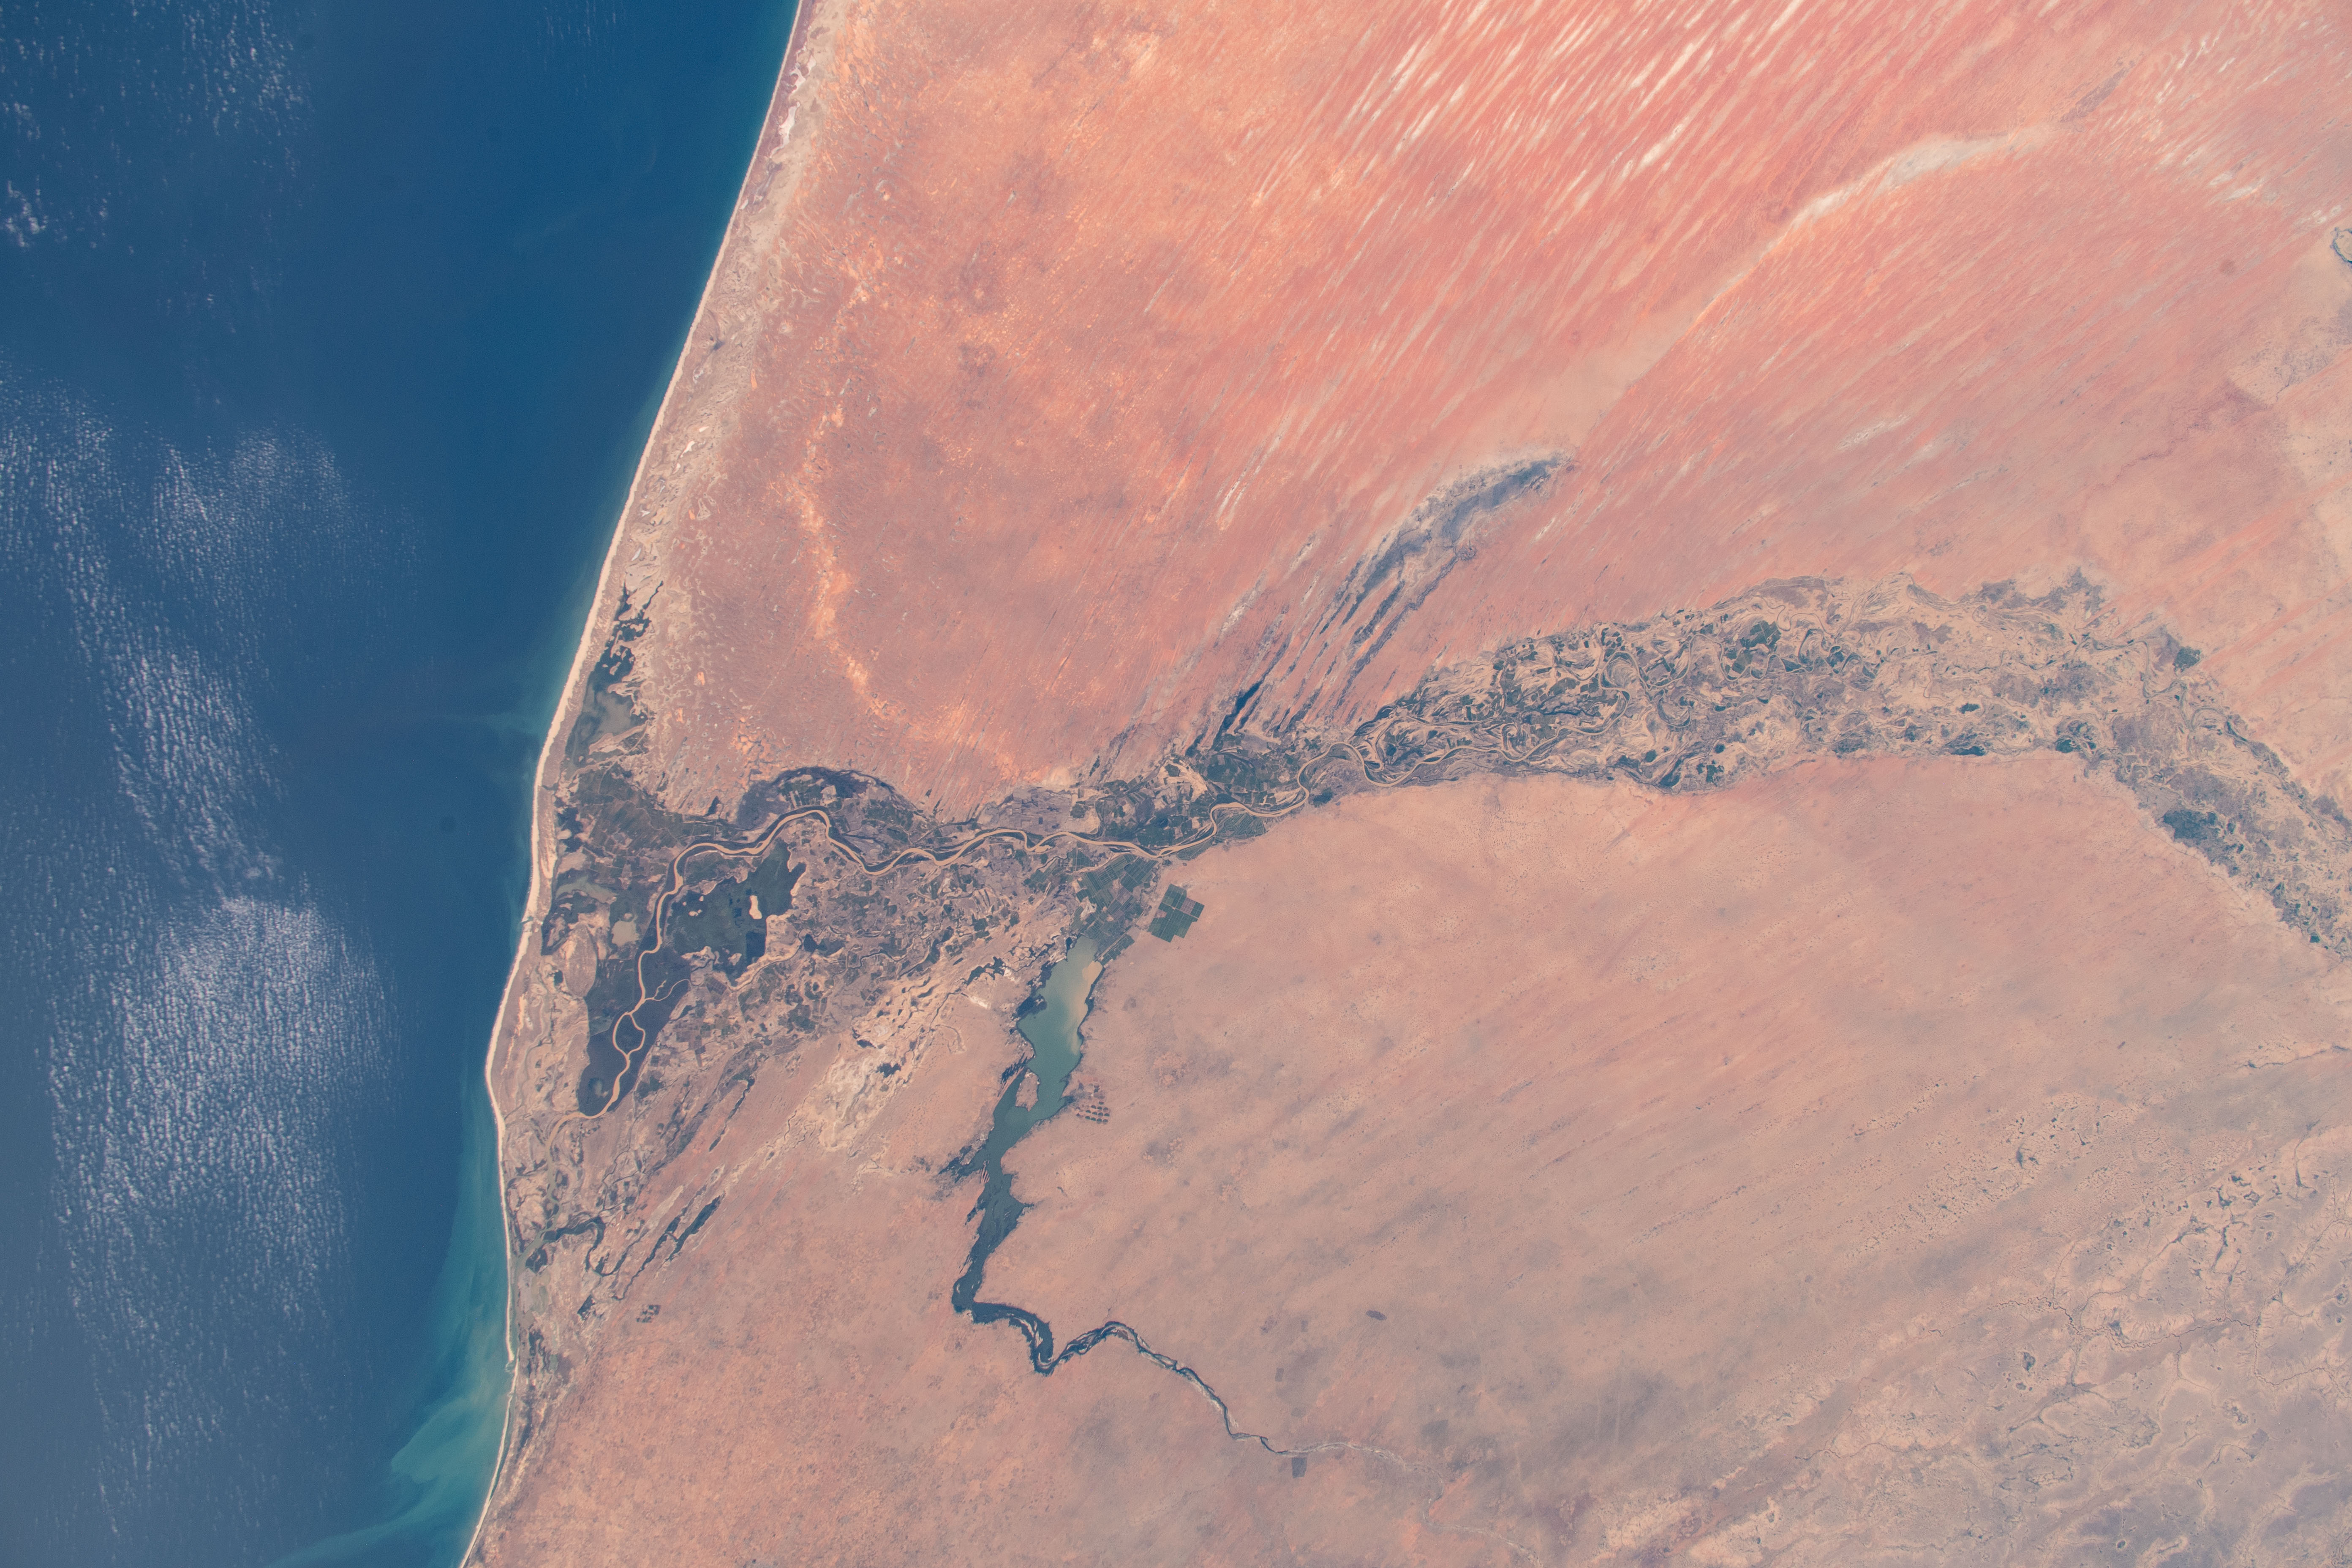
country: MAURITANIA
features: TRARZA DESERT, SENEGAL RIVER, LAC DE GUIERS, SAINT LOUIS, OISEAUX DE DJOUDJ NATIONAL PARK, DIAWLING NATIONAL PARK
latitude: 16.5
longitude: -15.5
